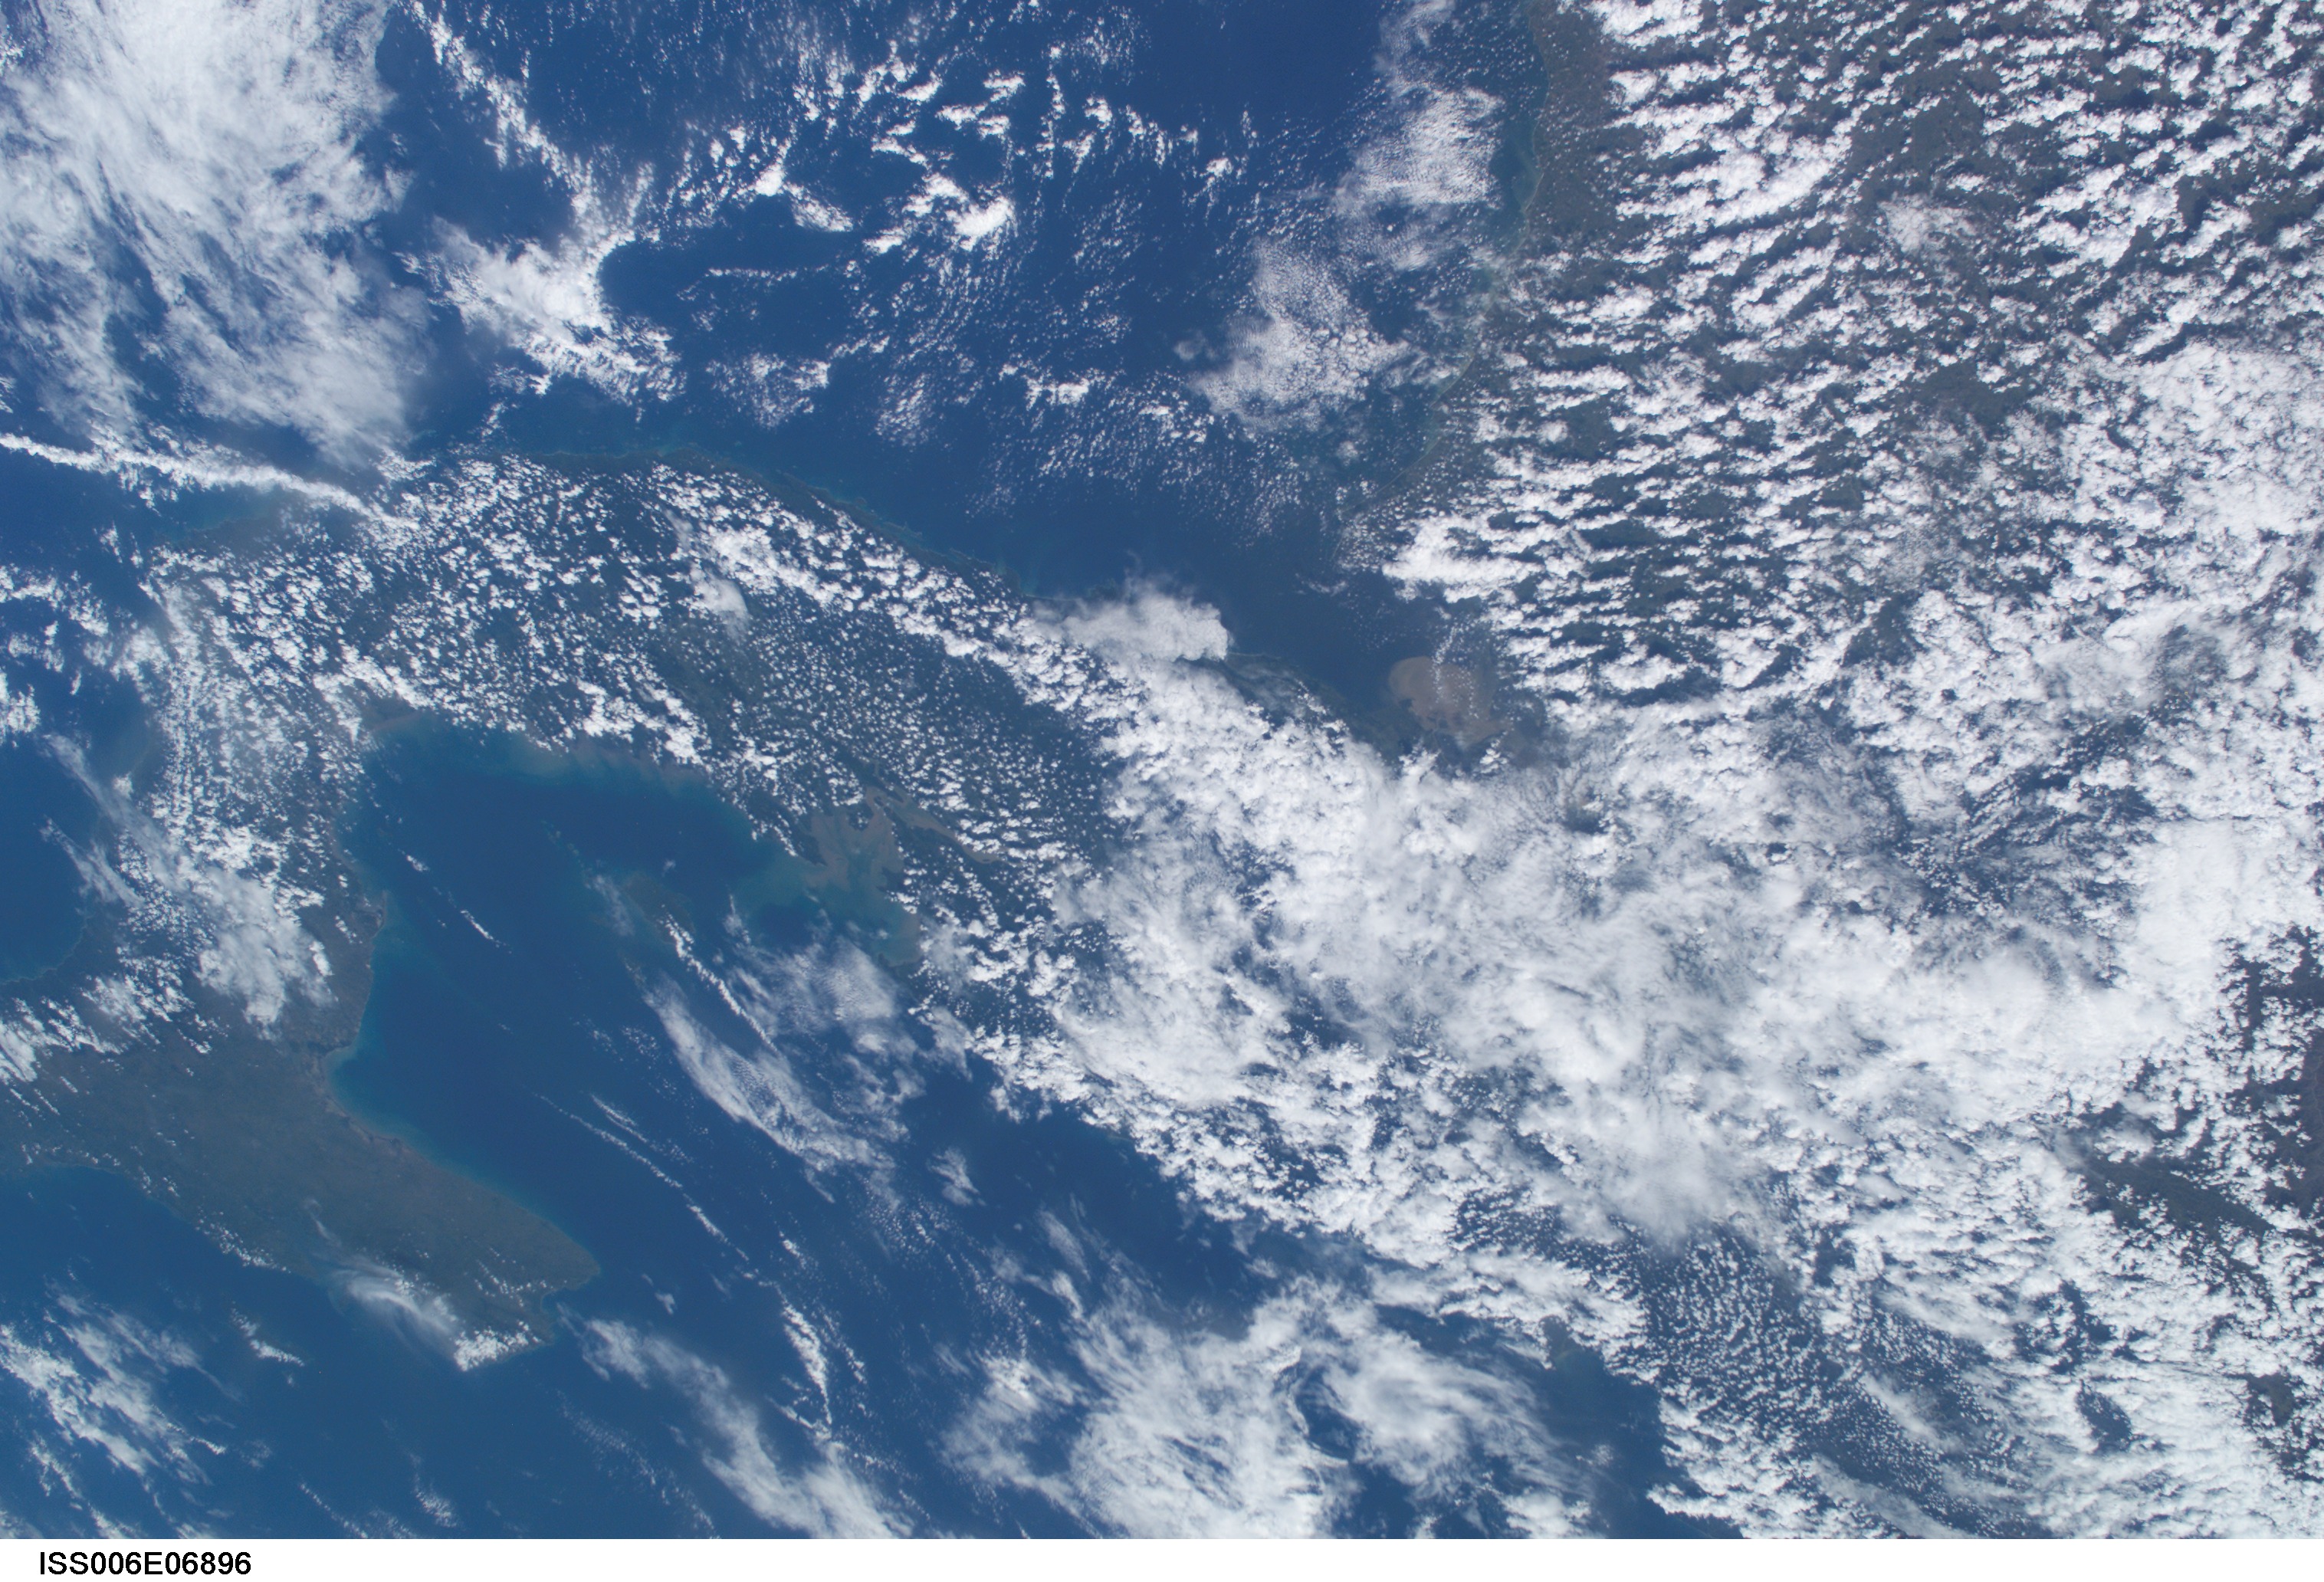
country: PANAMA
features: GULF OF PANAMA, GULF OF DARIEN
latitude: 9.0
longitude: -77.5
